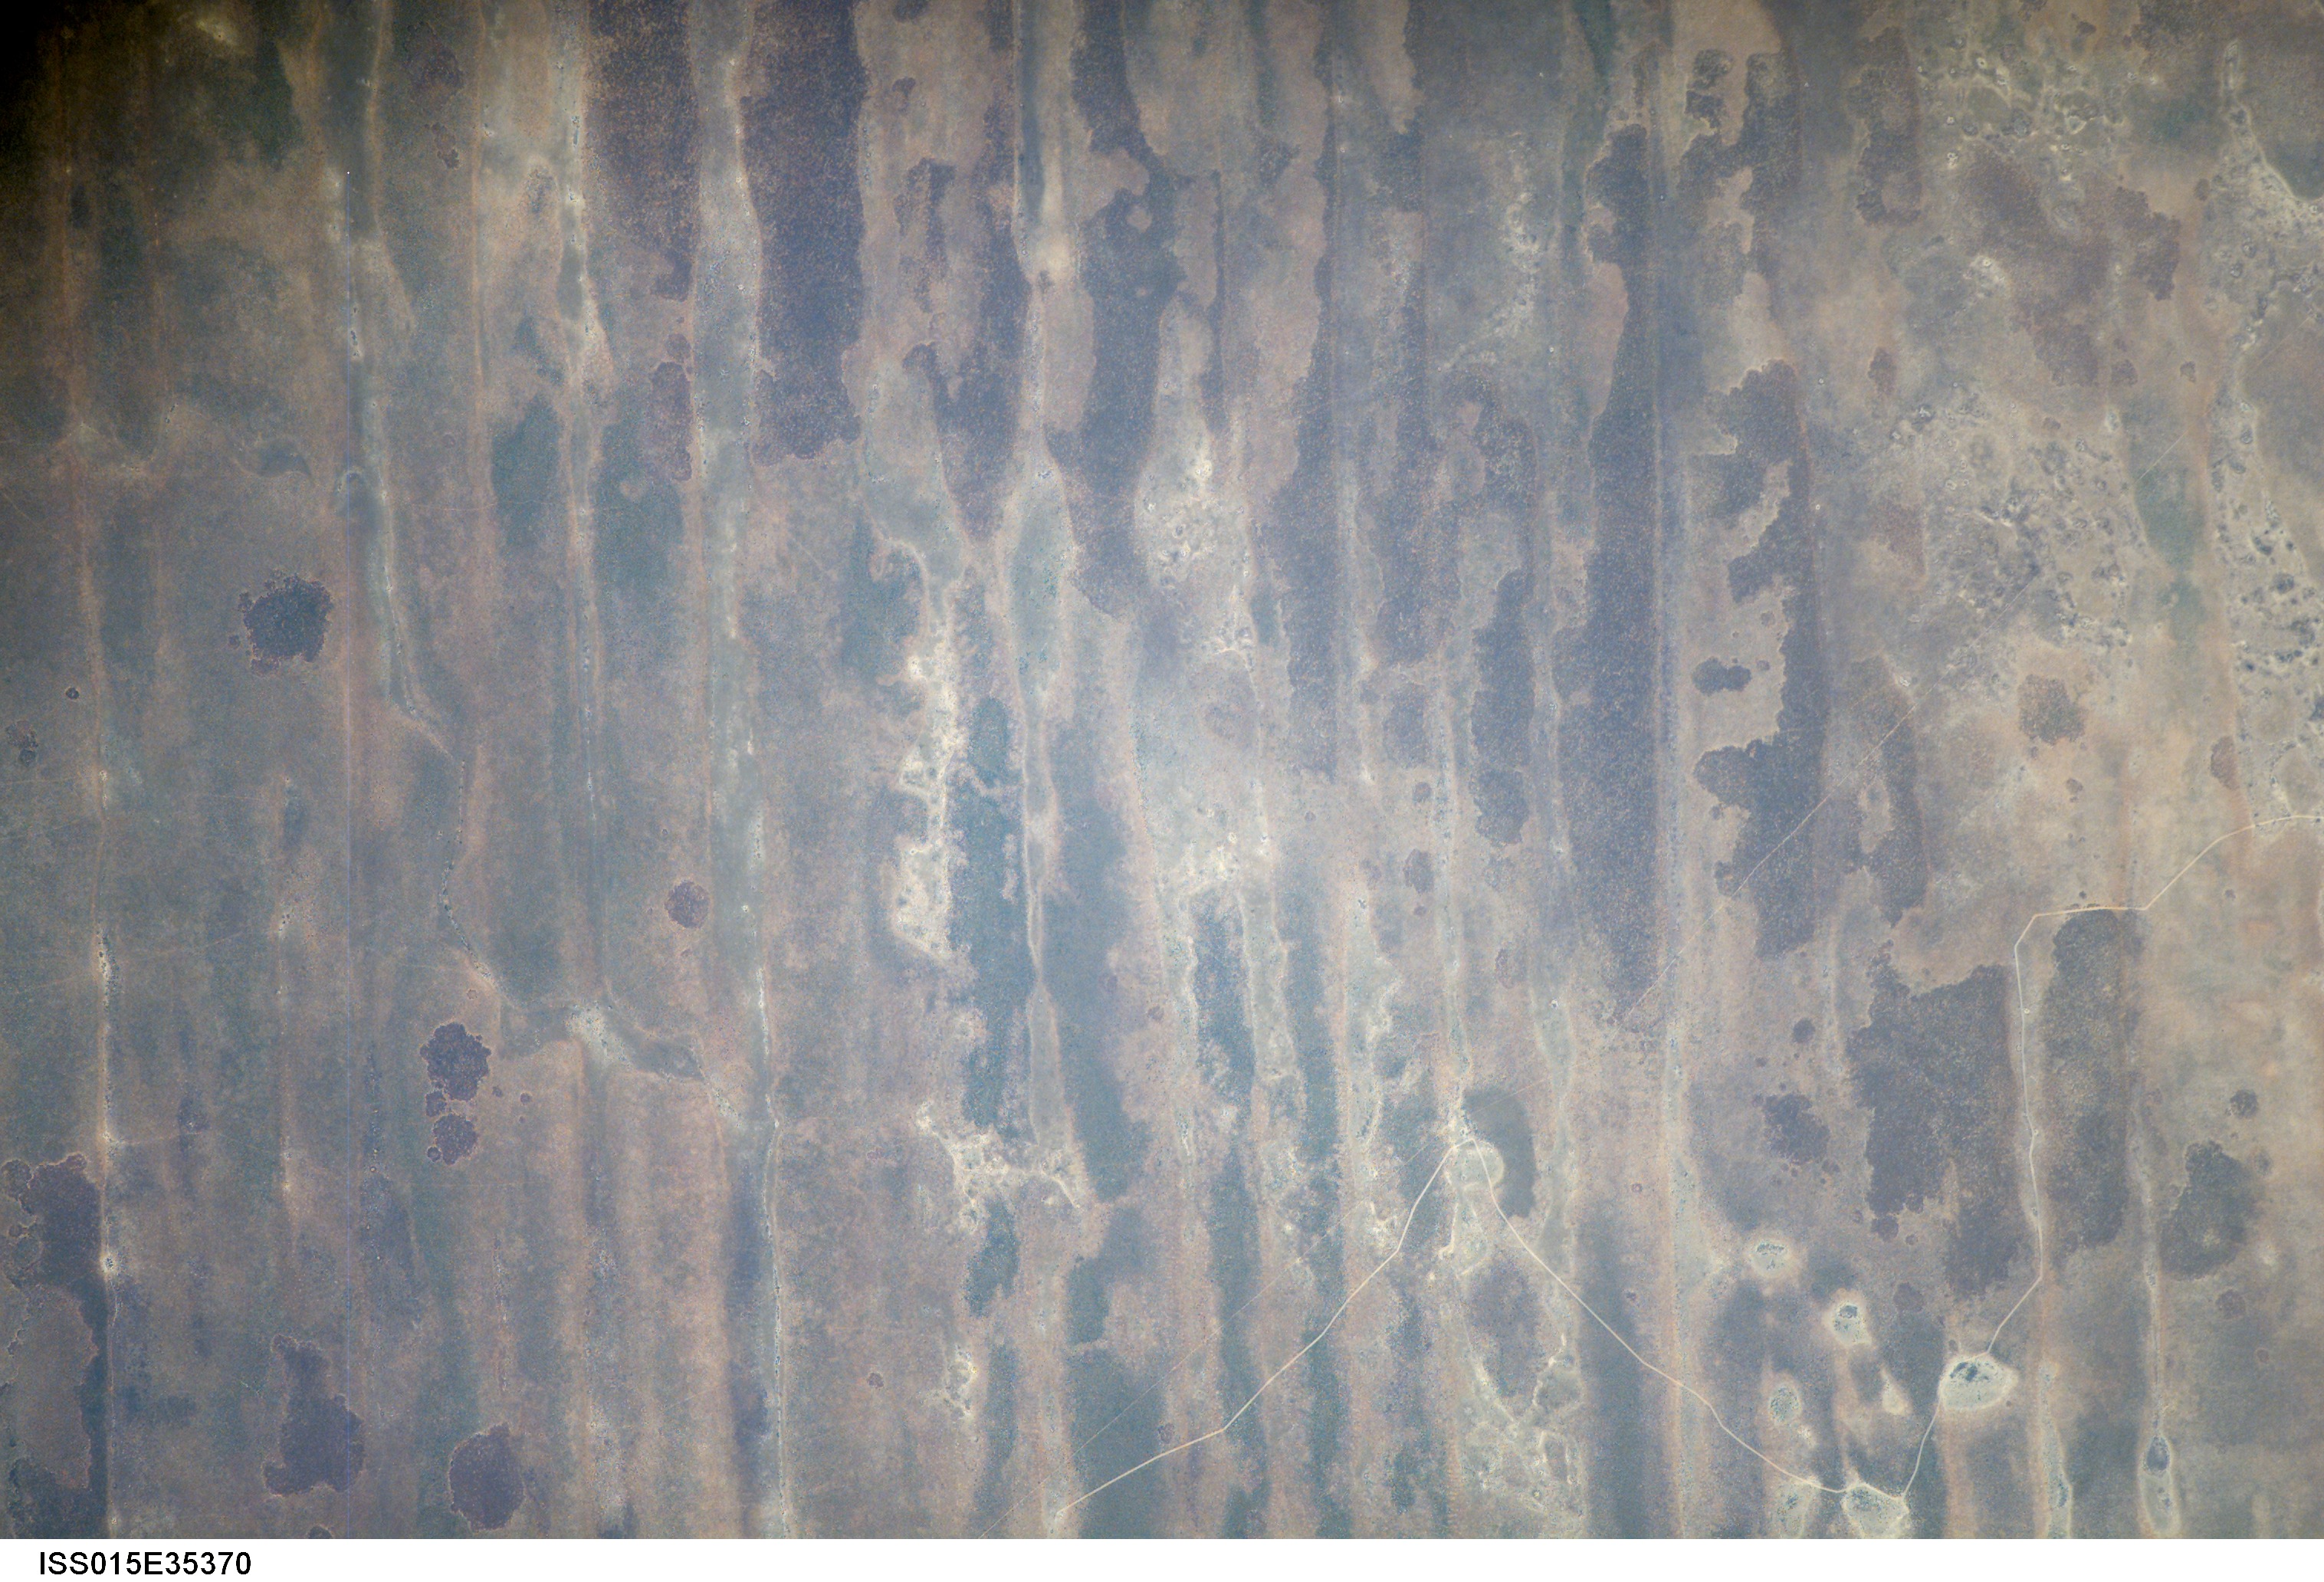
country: ZIMBABWE
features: BORDER NEAR CHEMUUMI RIVER
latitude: -19.6
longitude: 26.4
